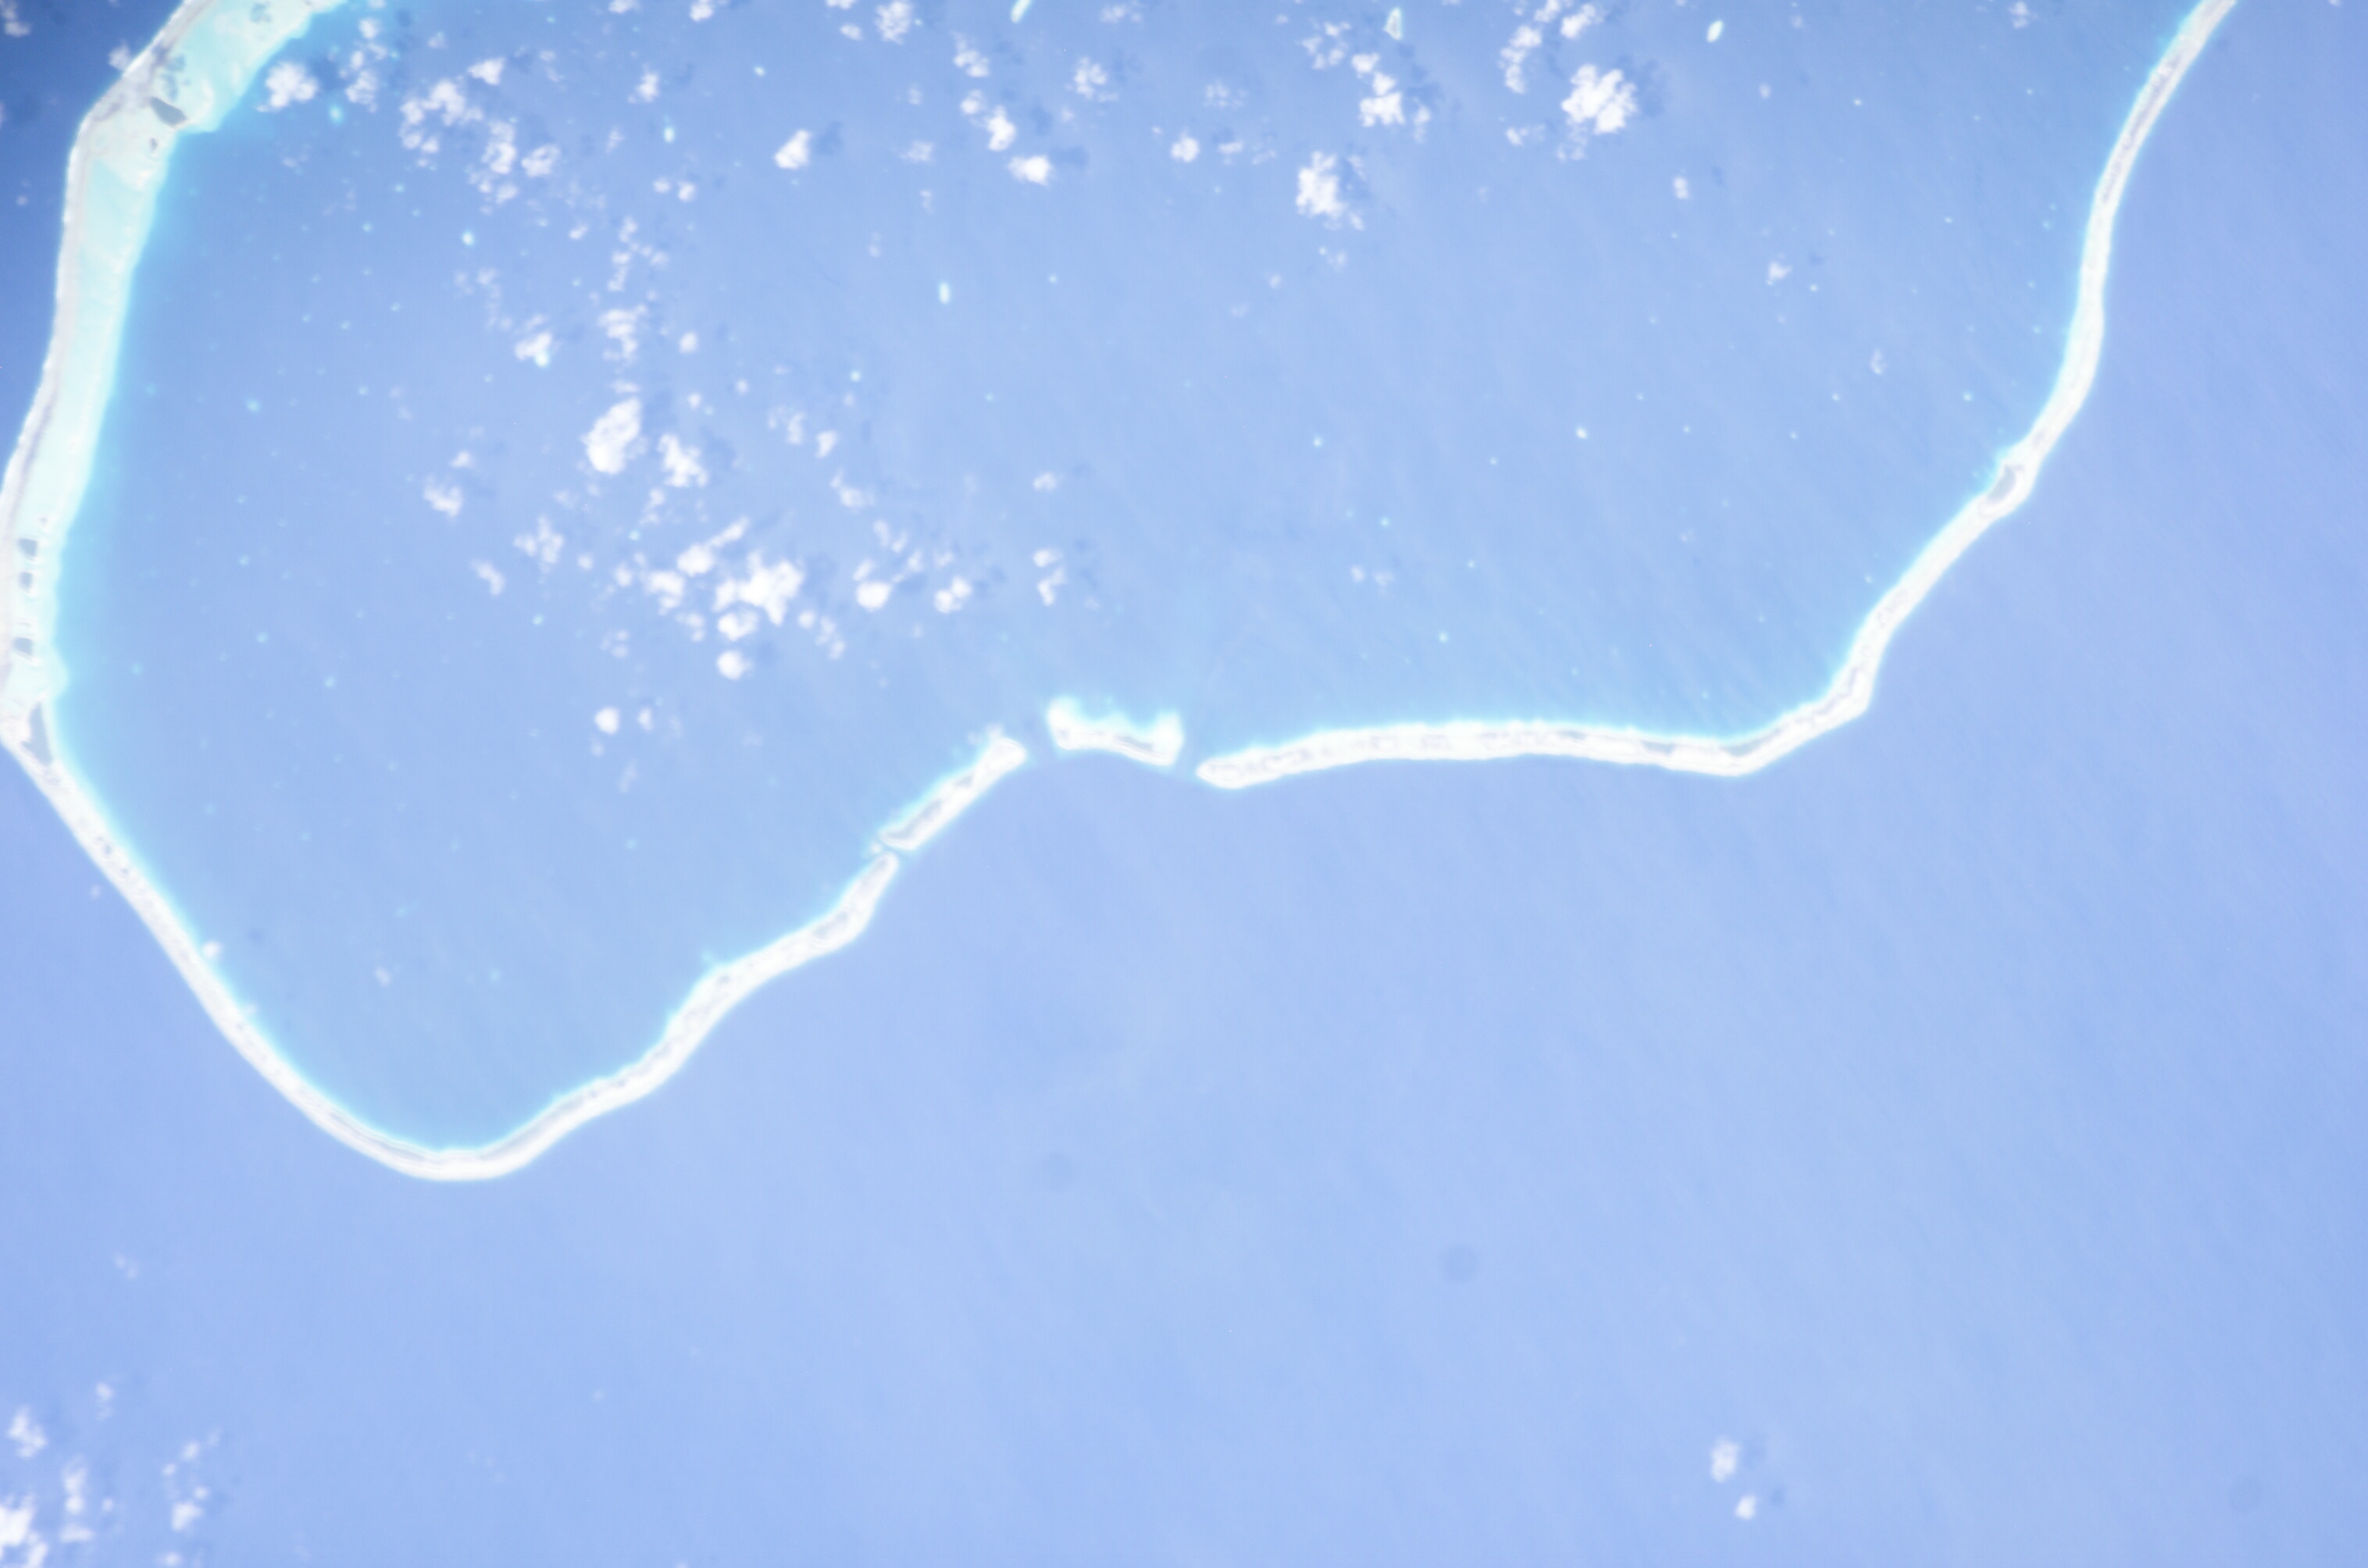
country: TUAMOTU ARCHIPELAGO
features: TAHANEA ATOLL
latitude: -16.9
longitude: -144.7
